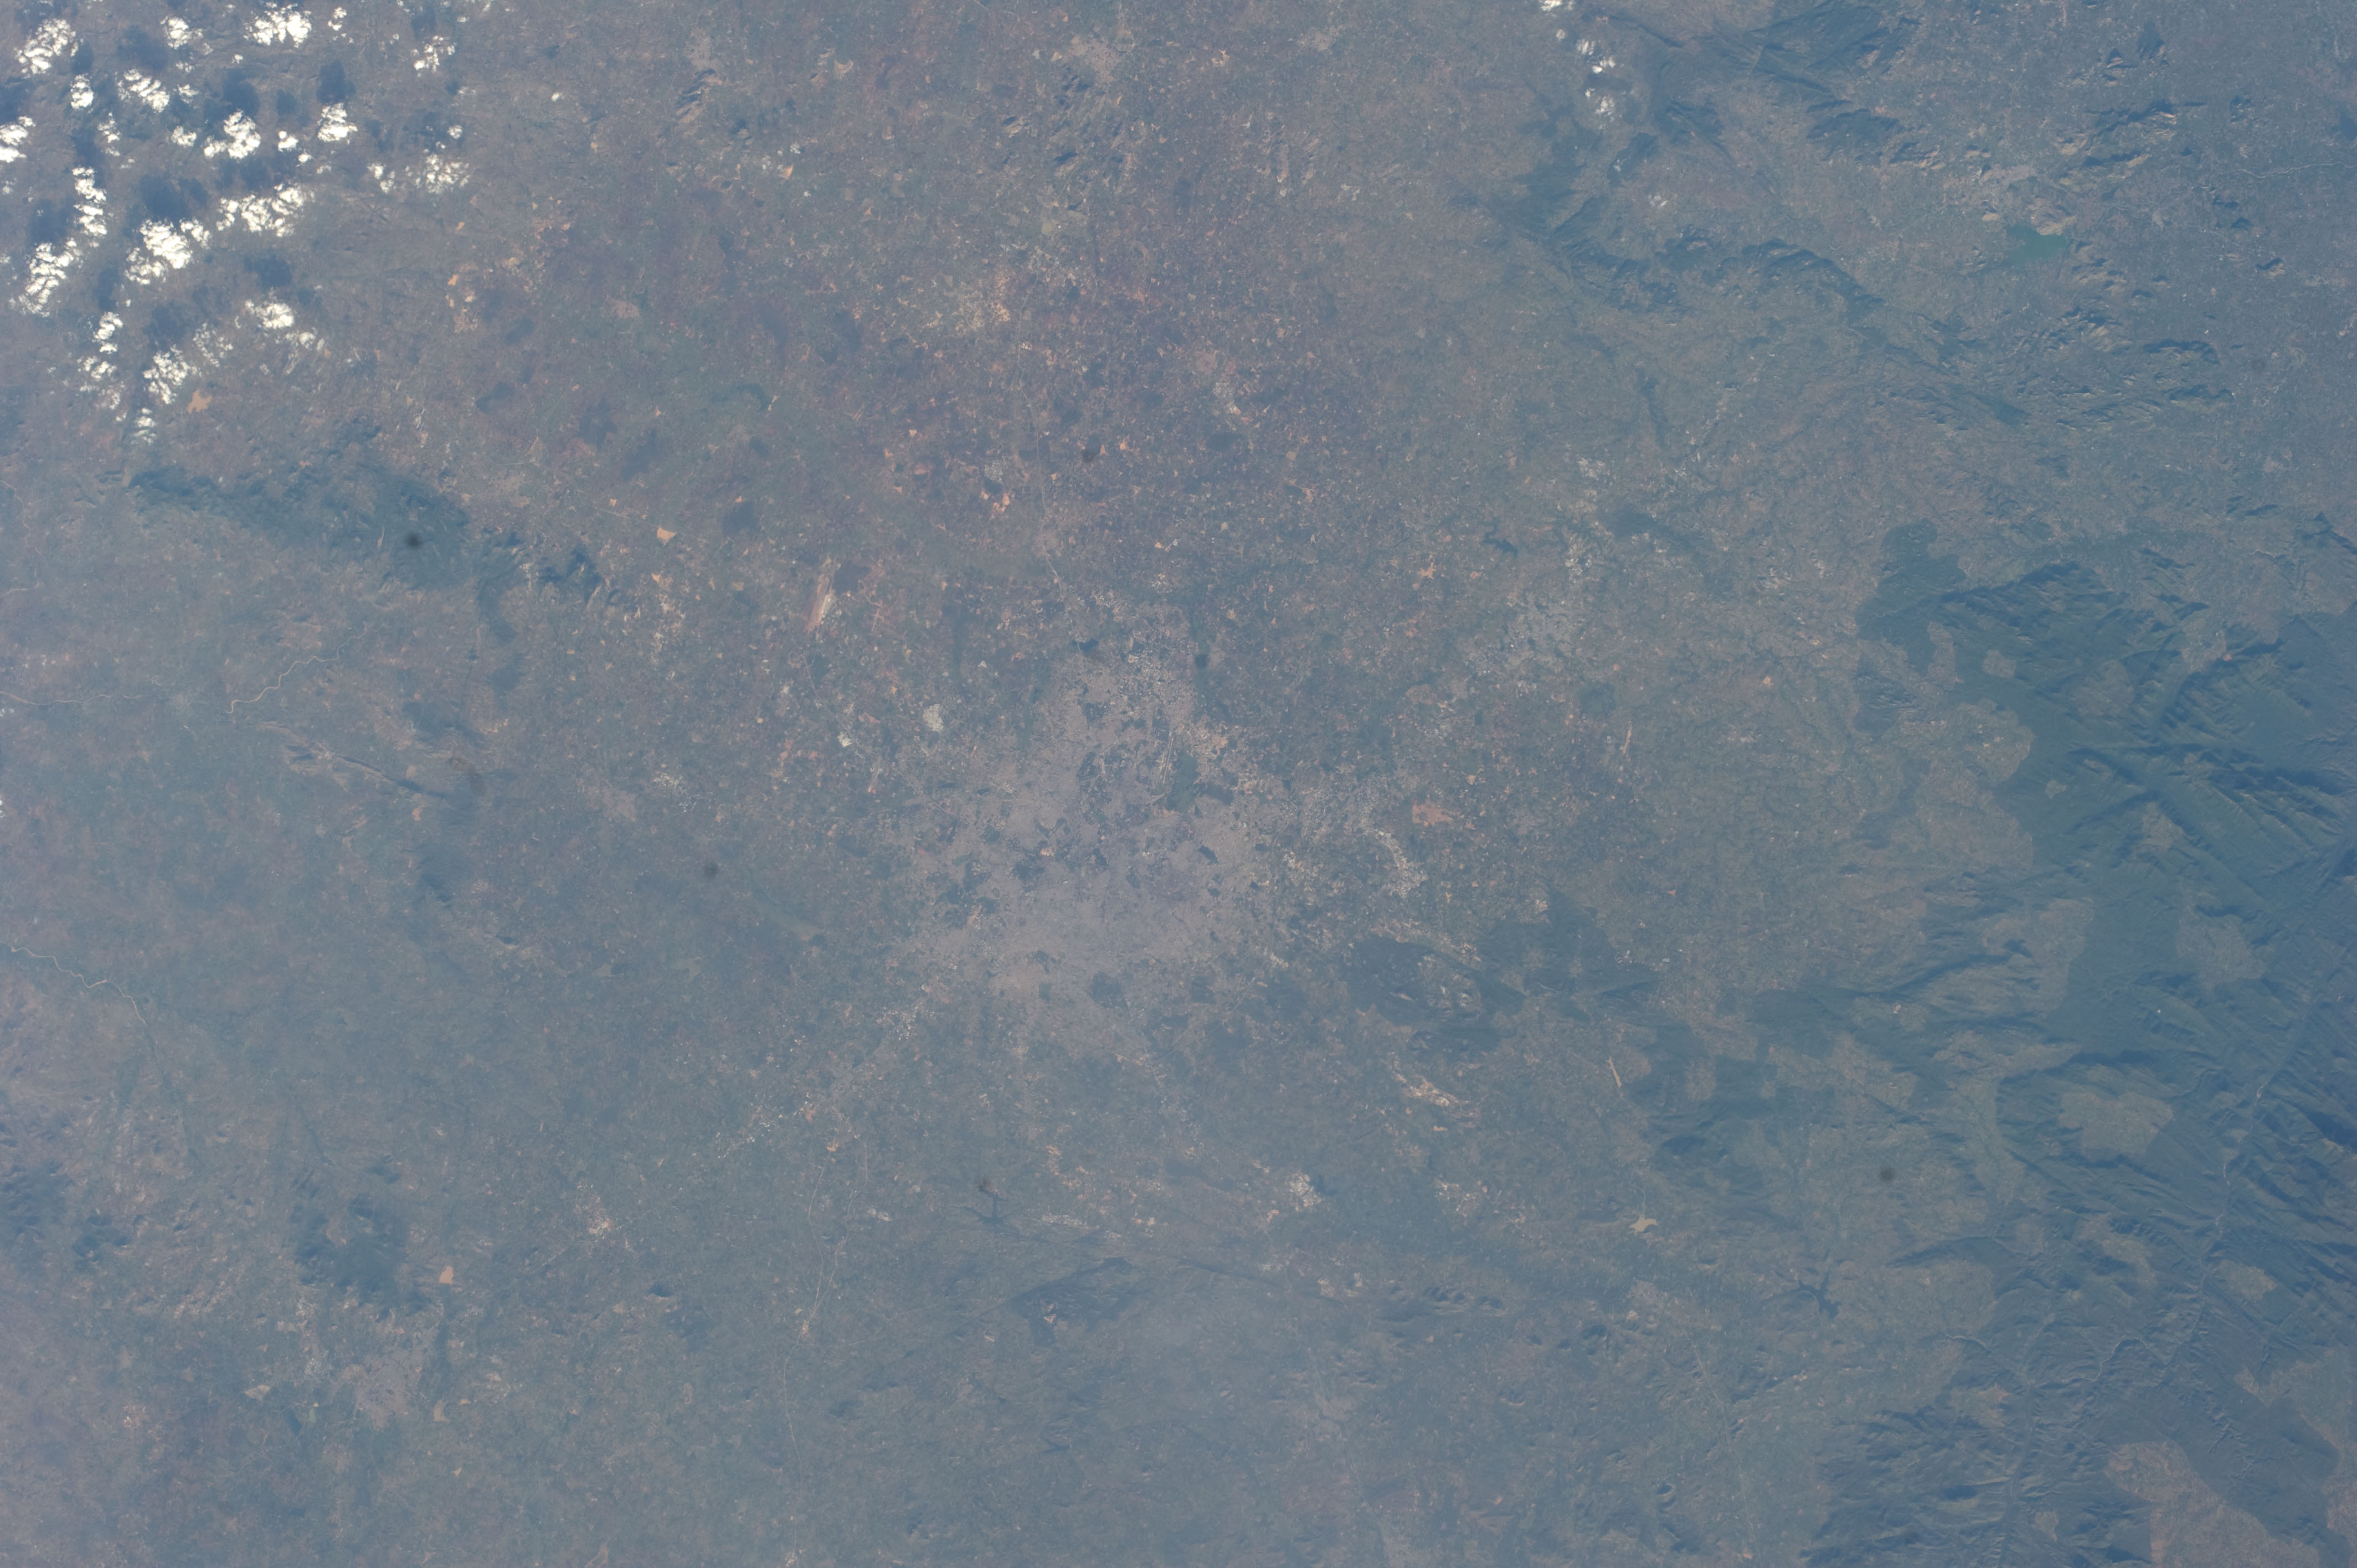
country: INDIA
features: NOT SPECIFIED
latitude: 13.0
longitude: 77.5
